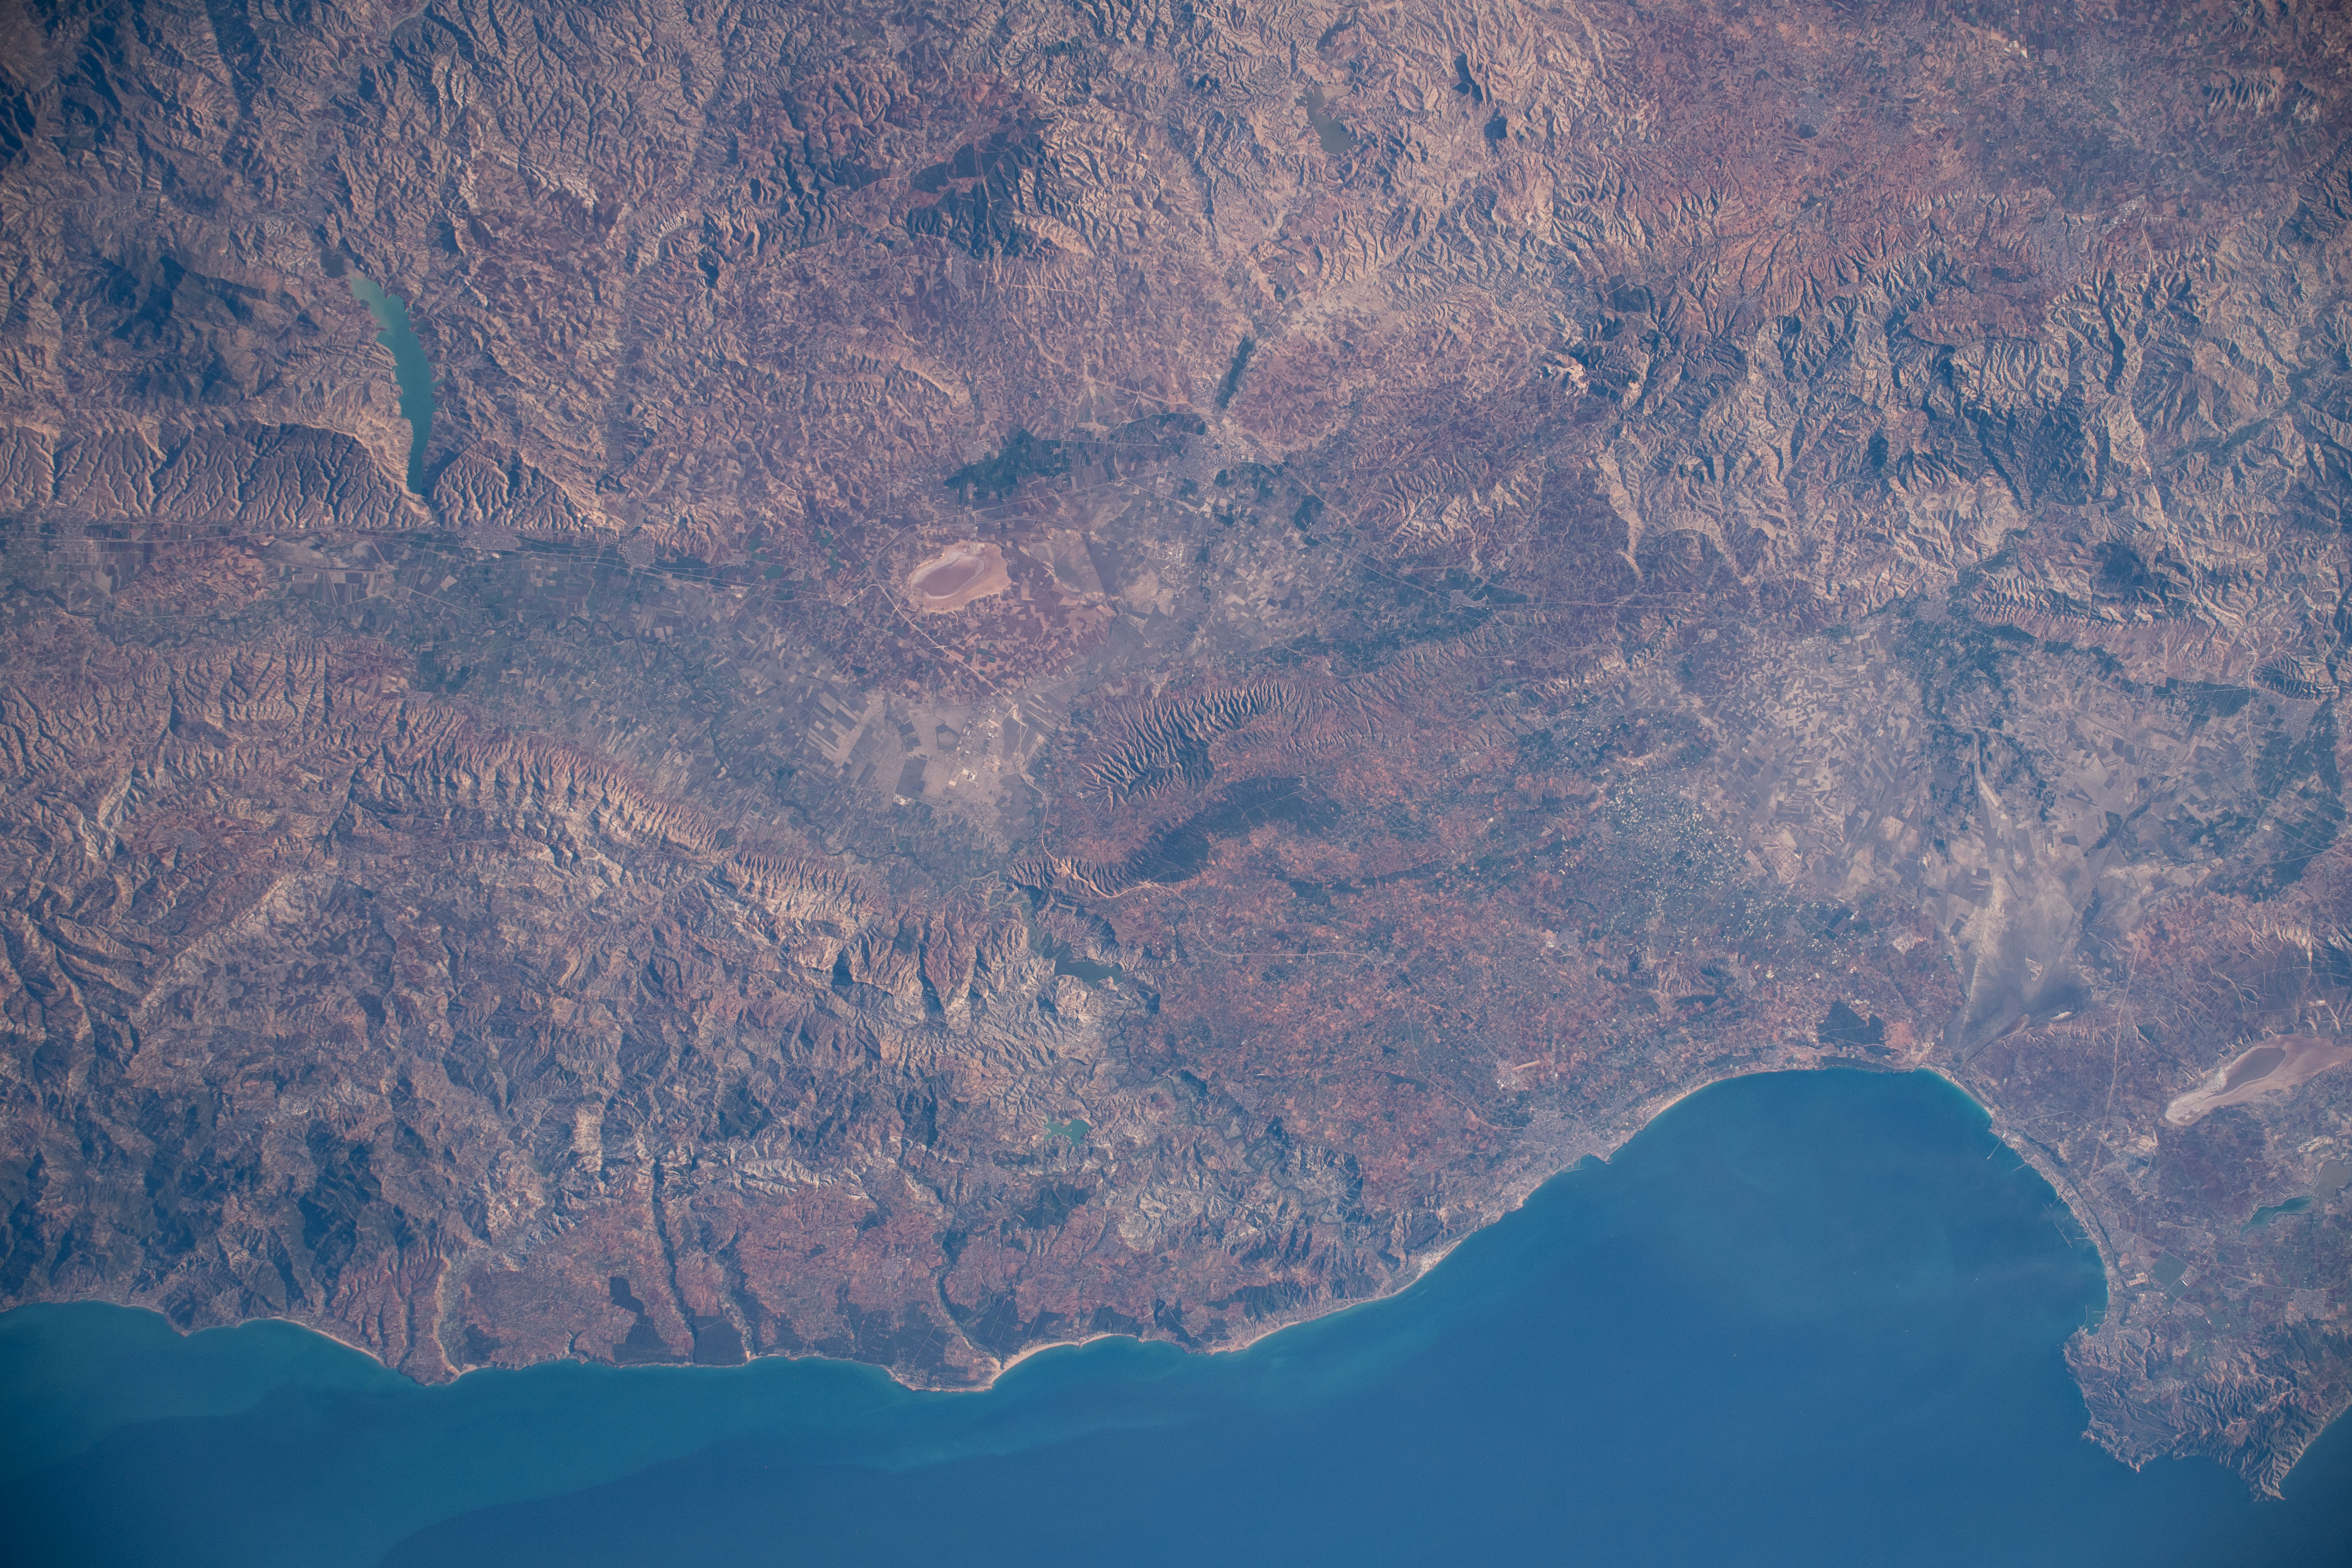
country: ALGERIA
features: BARRAGE GARGAR, ARZEW GULF, MOSTAGANEM
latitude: 35.9
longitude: 0.3
